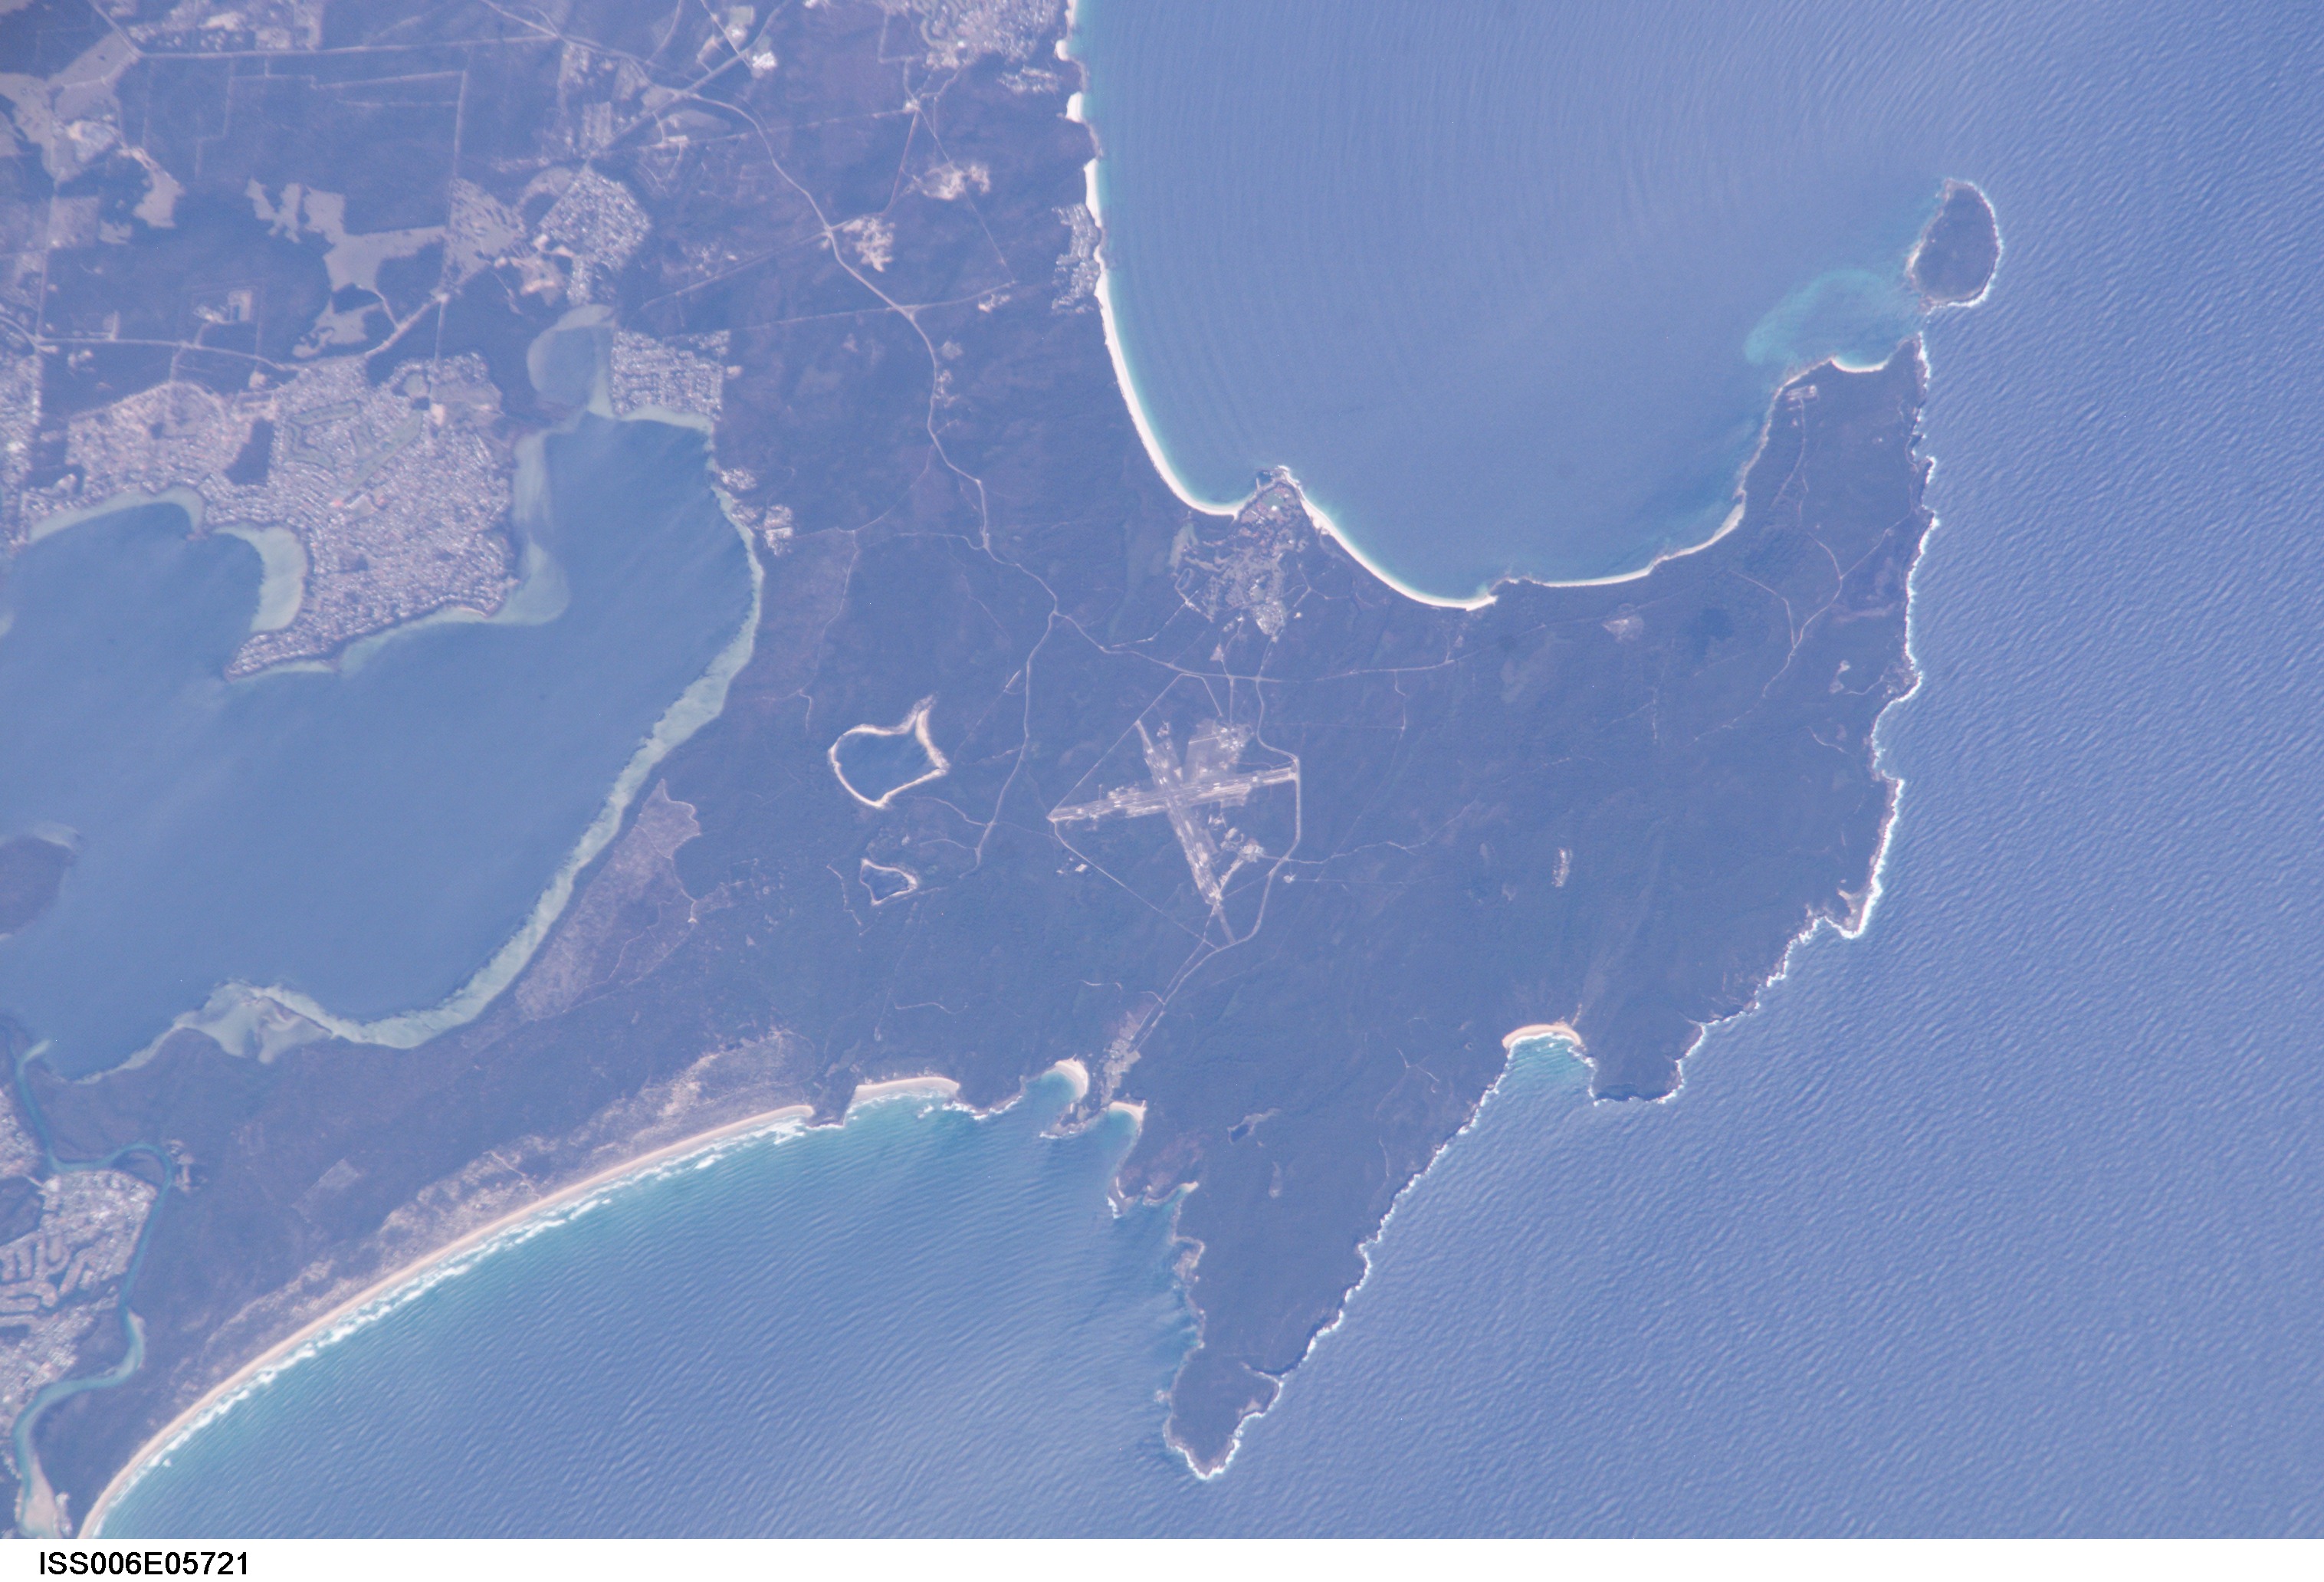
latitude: -35.0
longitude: 150.5
